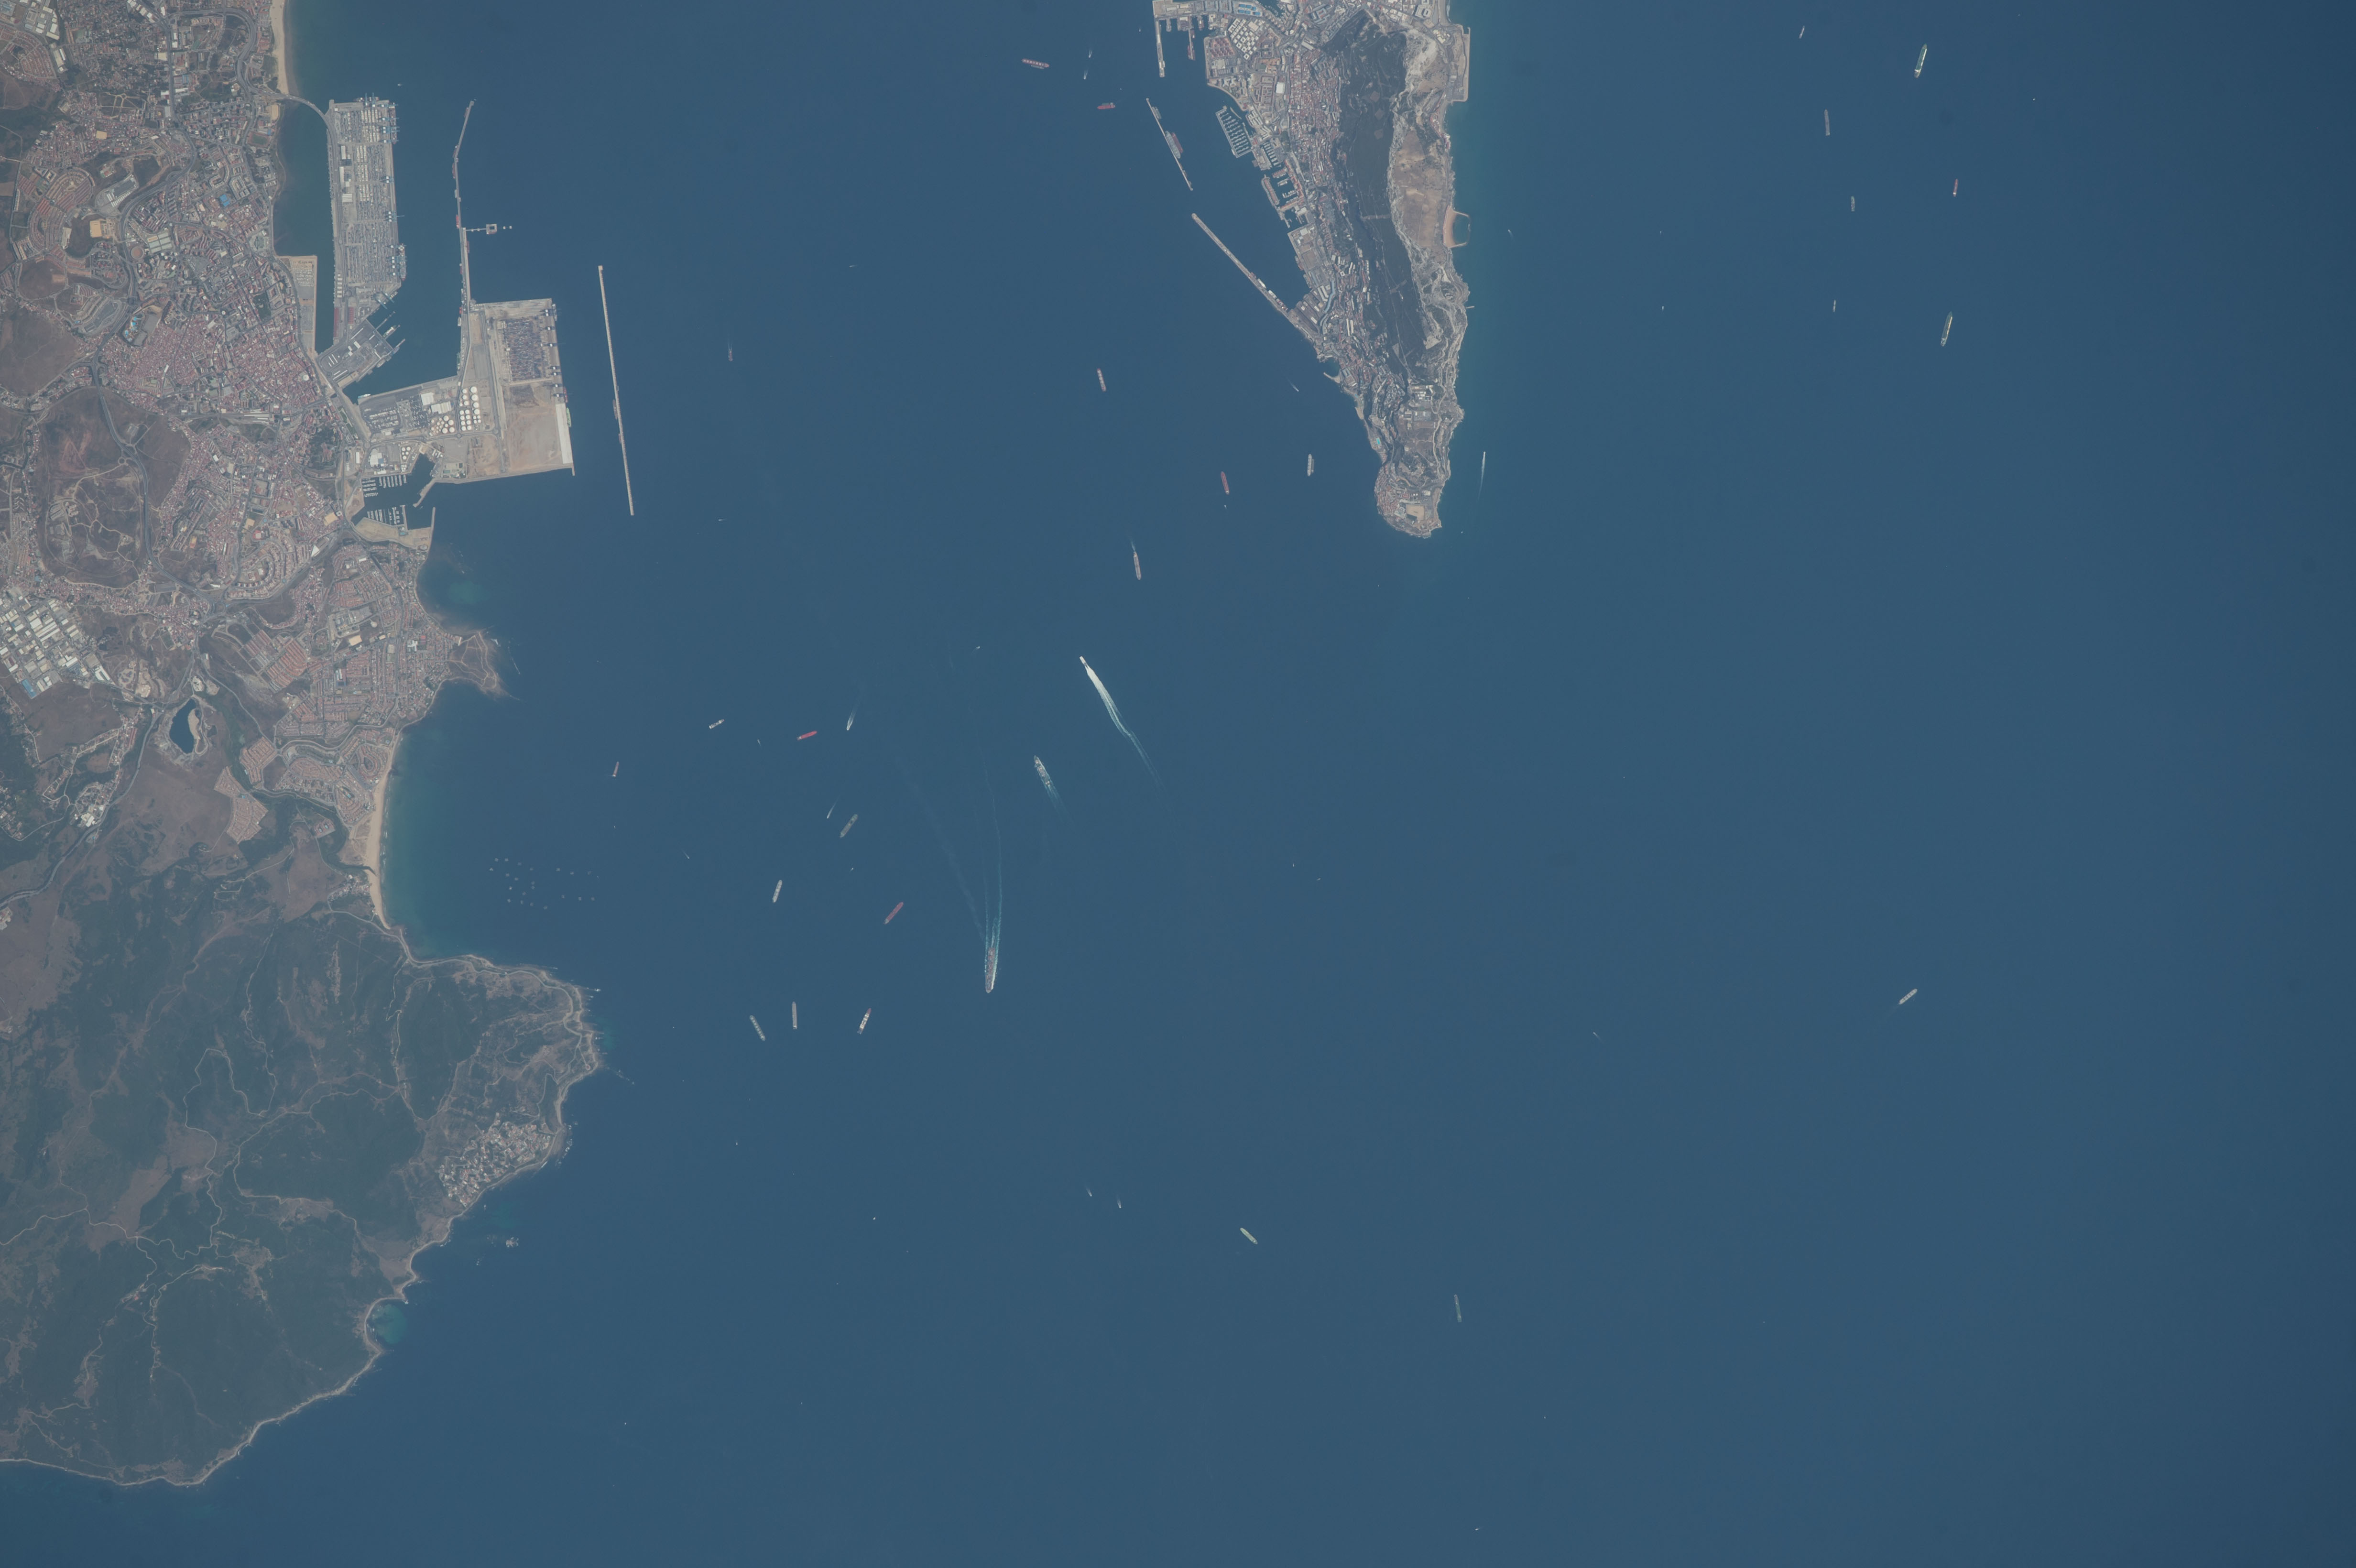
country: SPAIN
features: BAY OF GIBRALTAR, ALBORAN SEA, GIBRALTAR, ALGECIRAS, SHIPS
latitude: 36.1
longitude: -5.4
